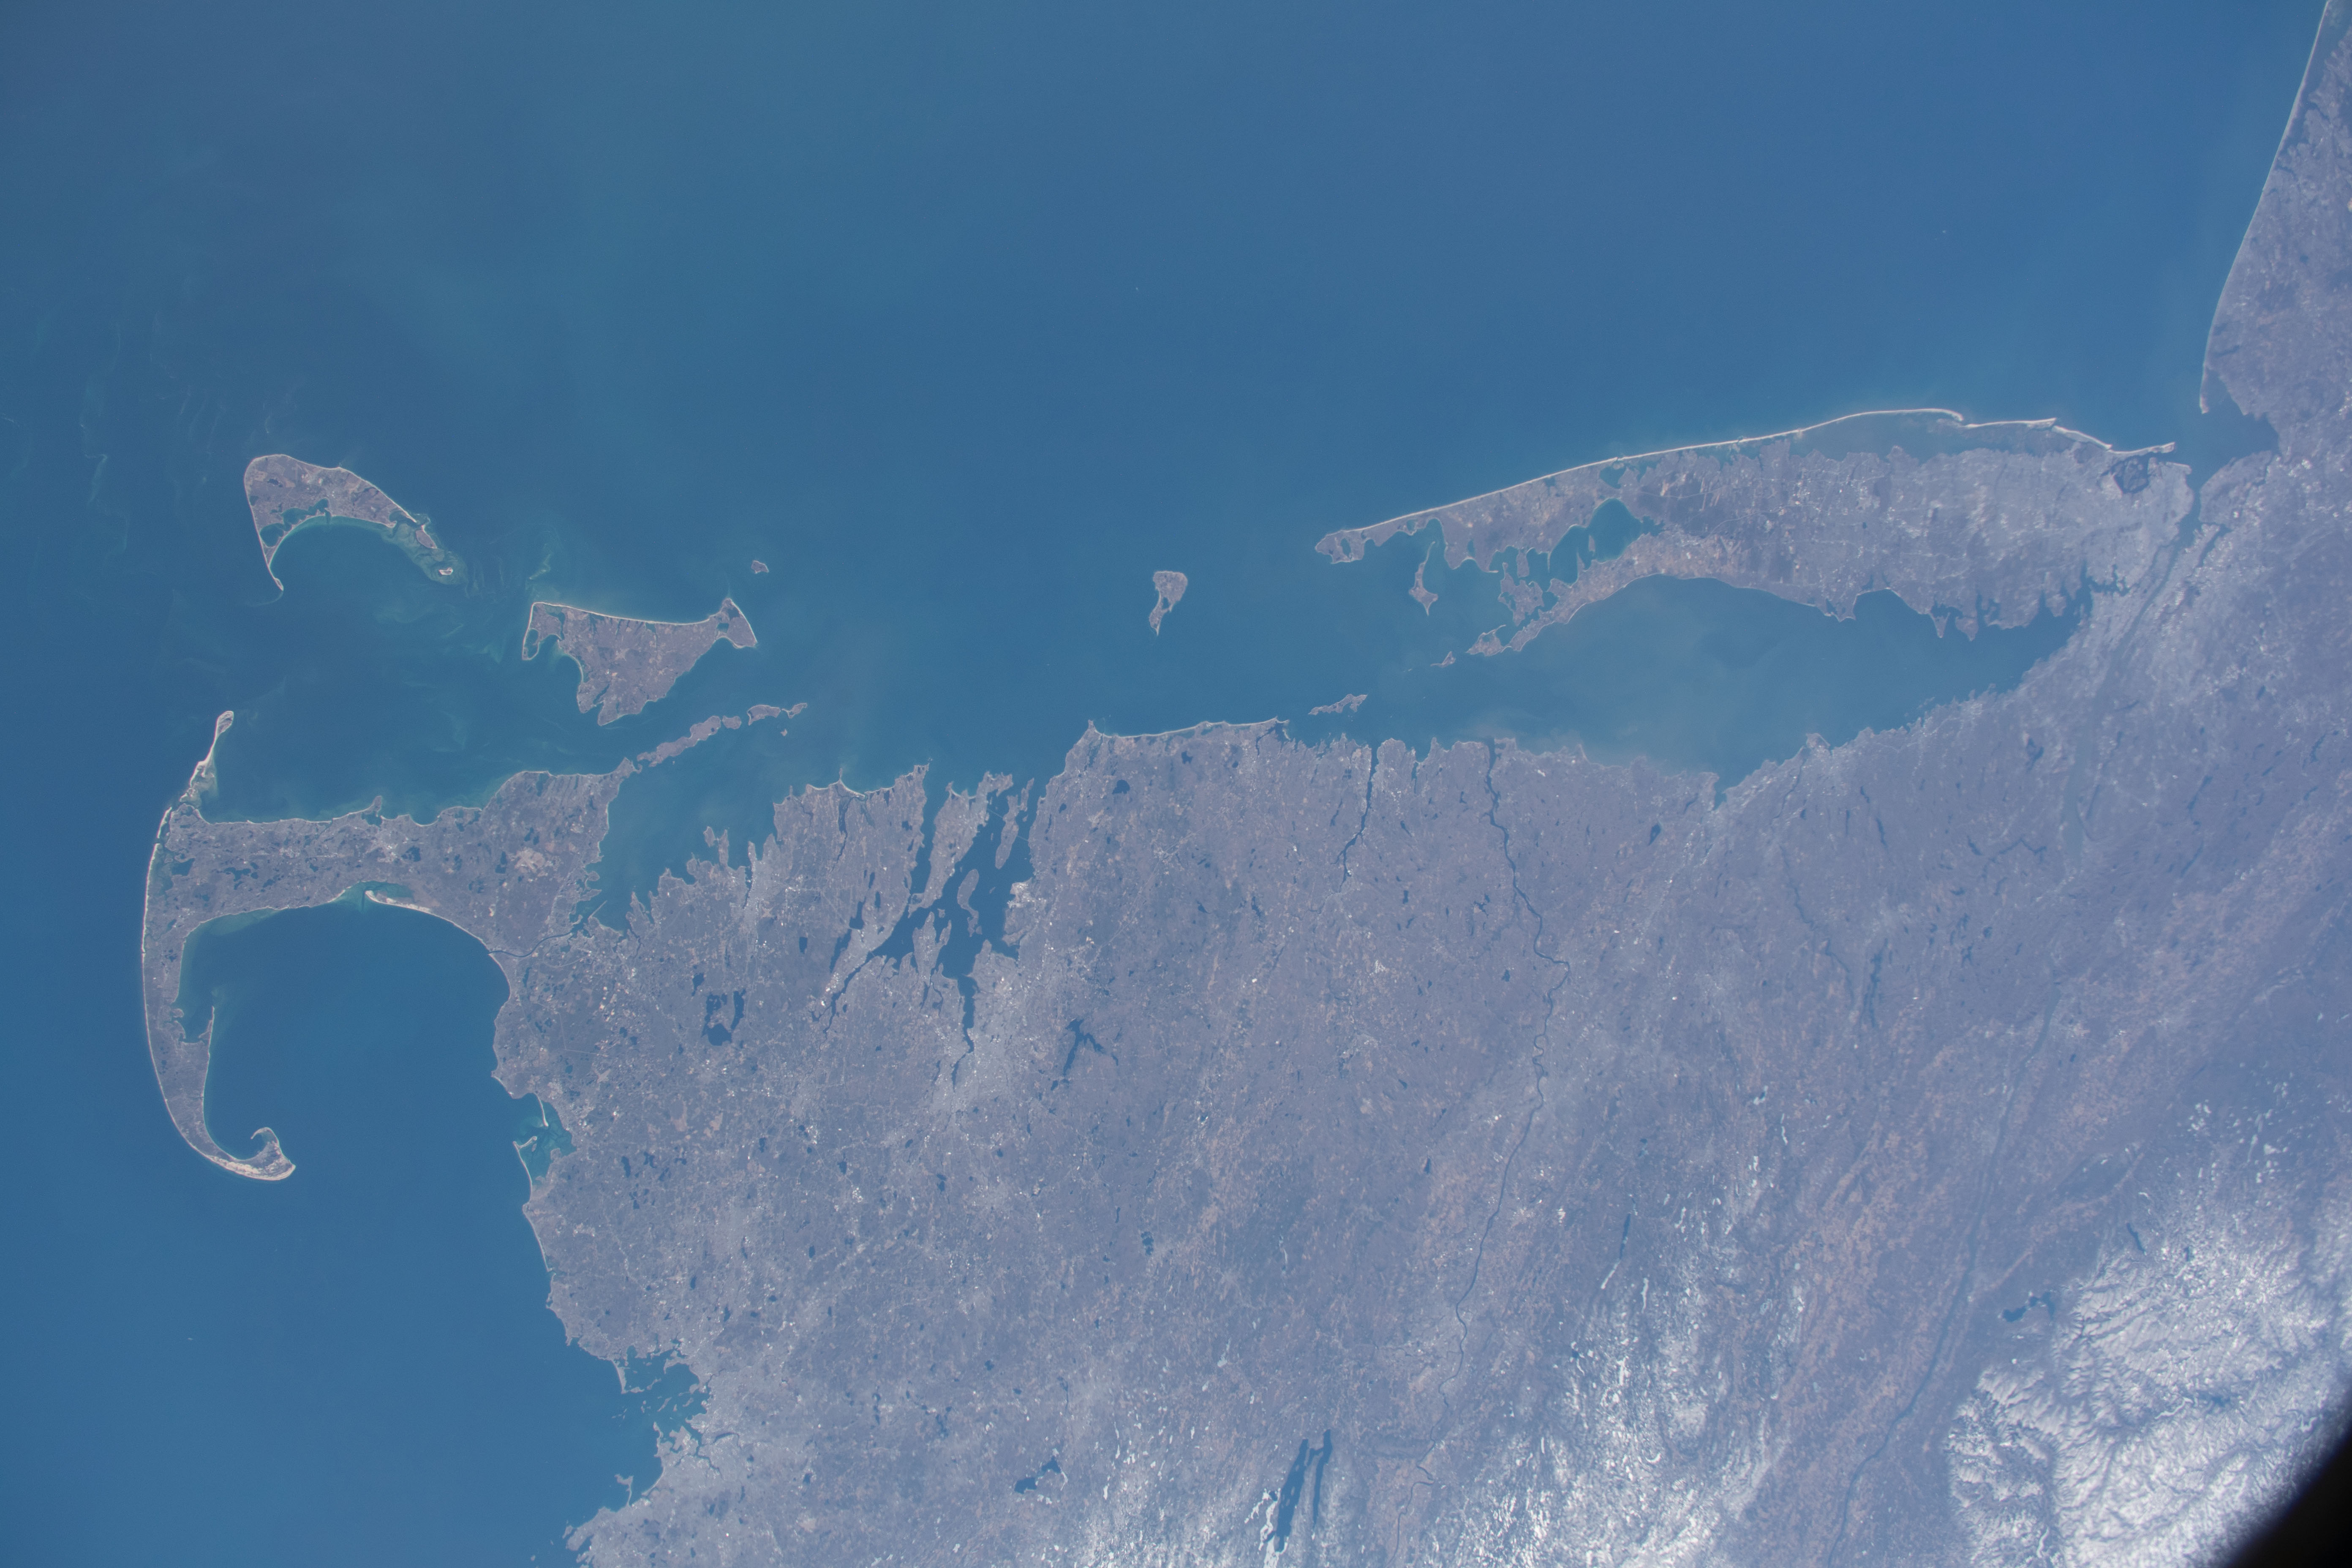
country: USA-RHODE ISLAND
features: PROVIDENCE, BOSTON, NEWPORT, BUZZARDS BAY, ATLANTIC OCEAN, NANTUCKET, PLYMOUTH, CAPE COD BAY, SPRINGFIELD
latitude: 41.5
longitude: -71.5
